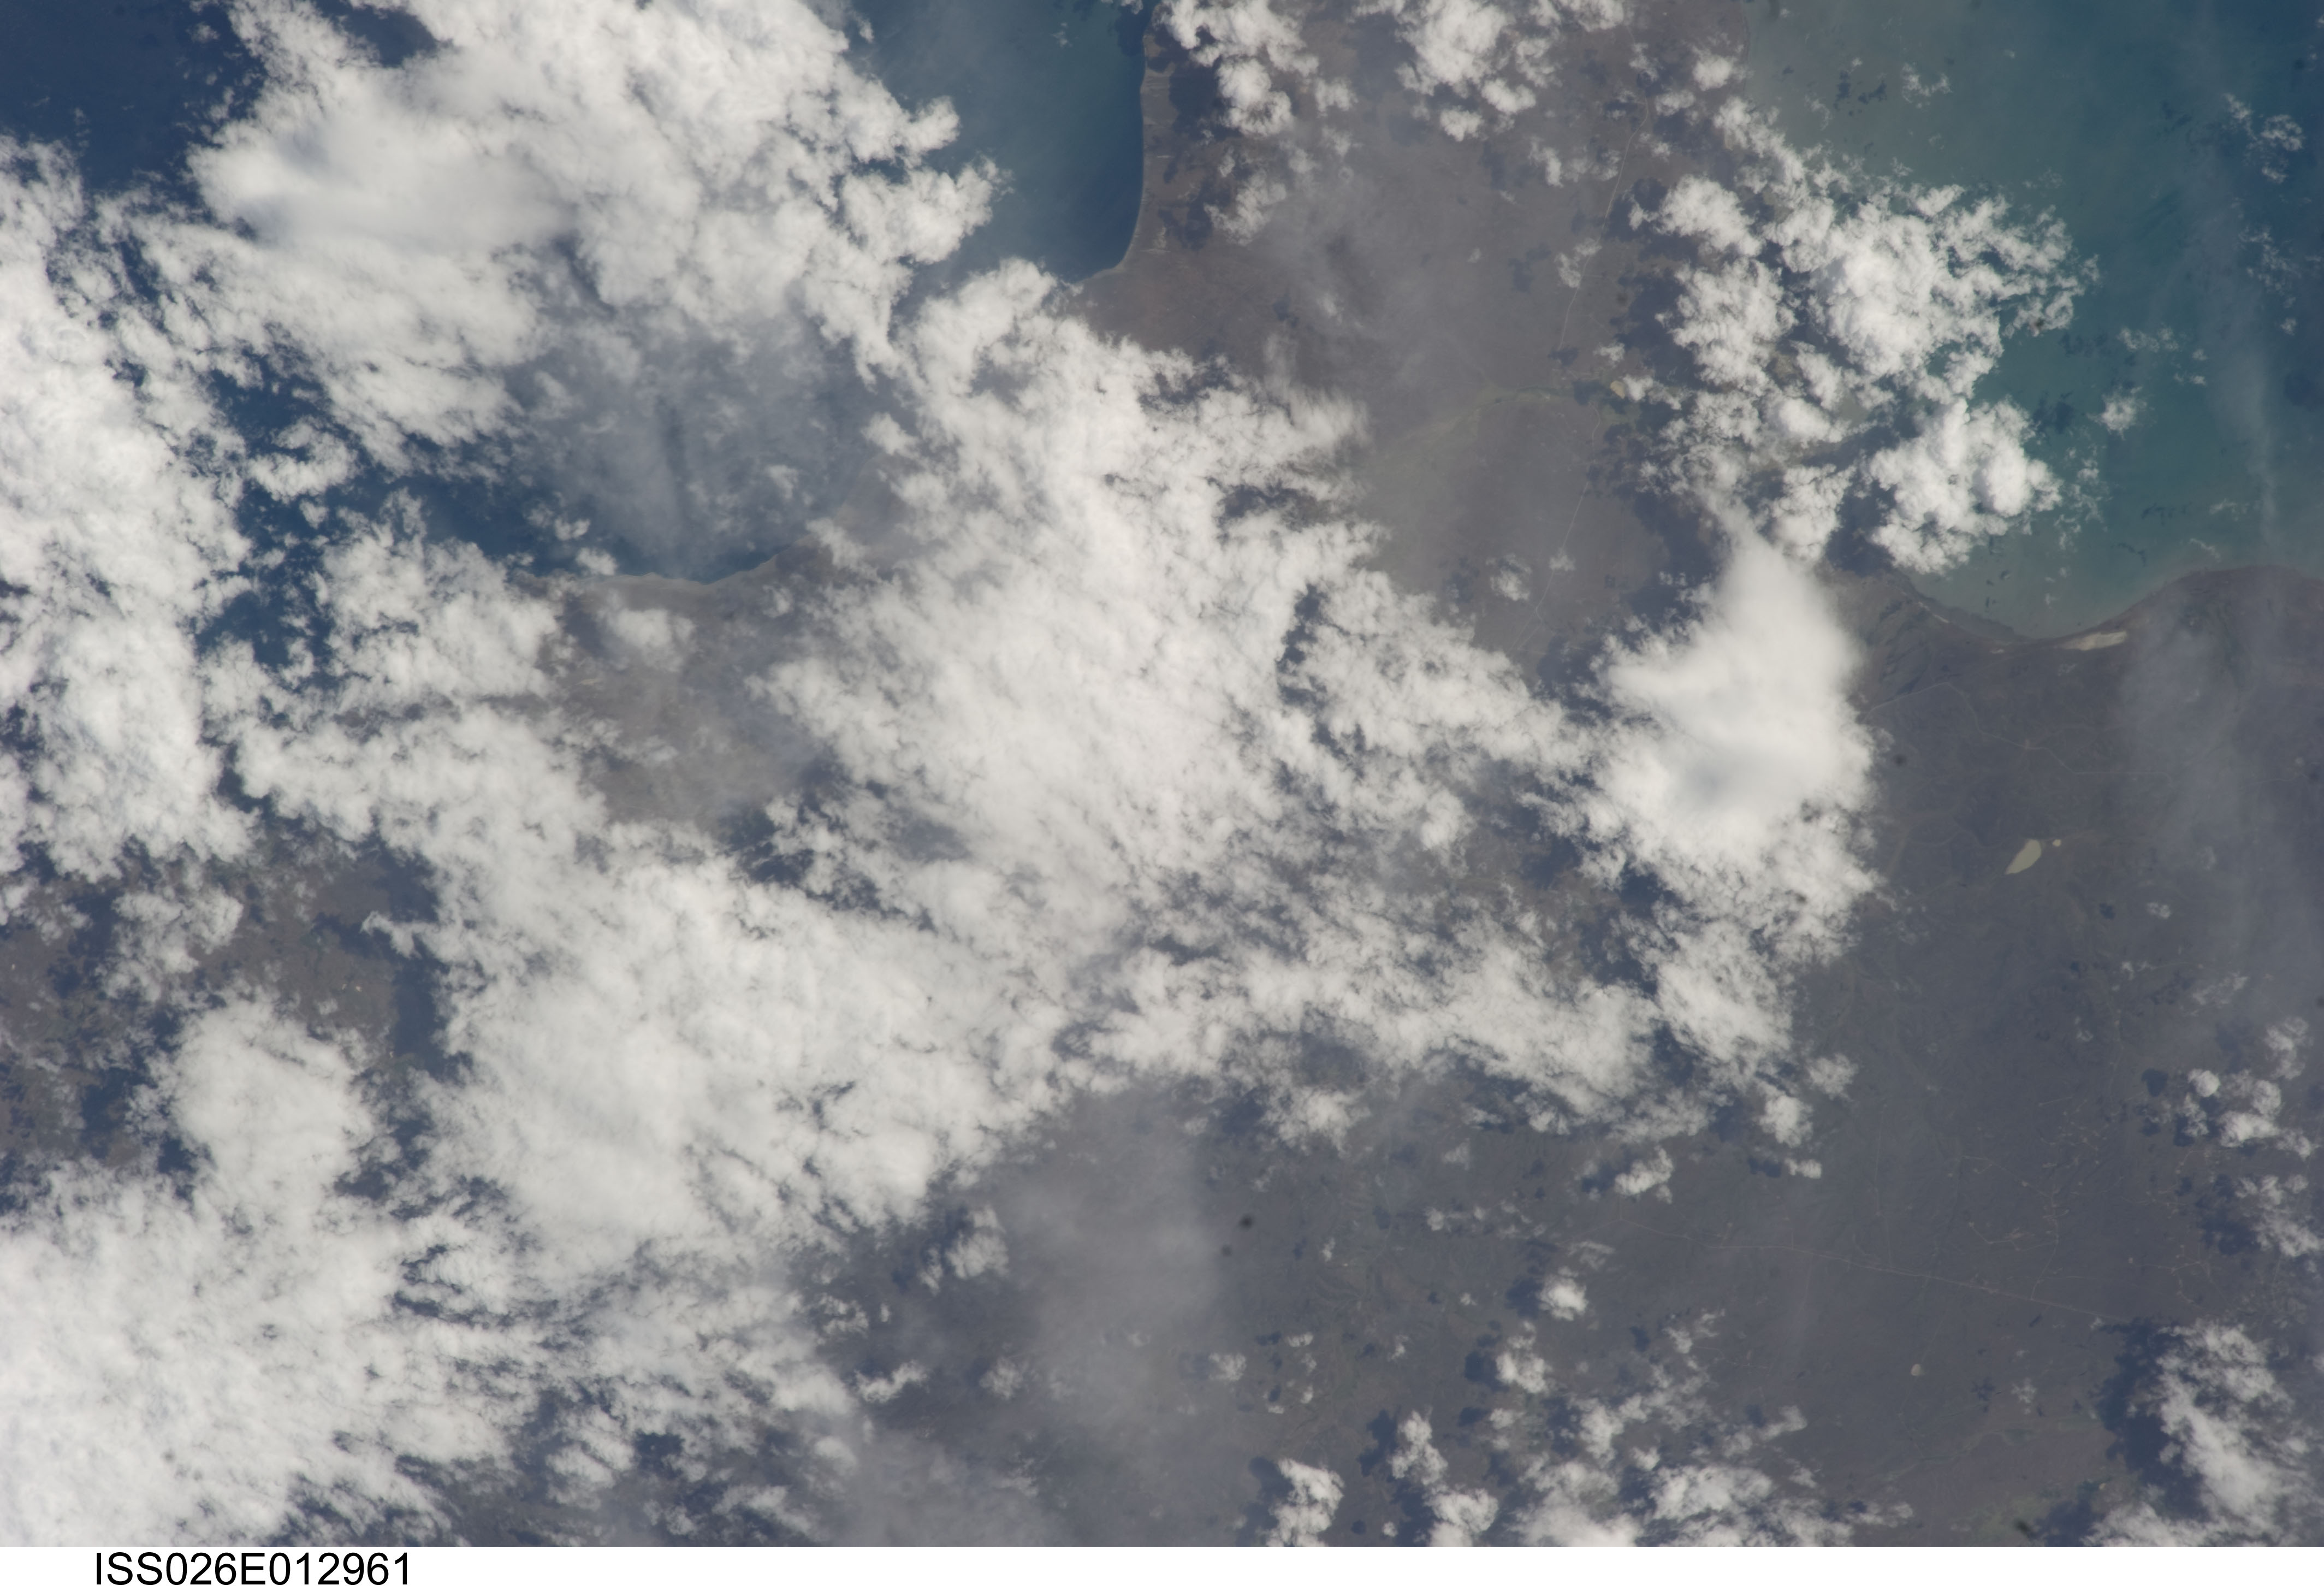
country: CHILE
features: GRAND ISLAND, SAN FELIPE BAY, LOMAS BAY, ROADS
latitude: -52.9
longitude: -69.5
